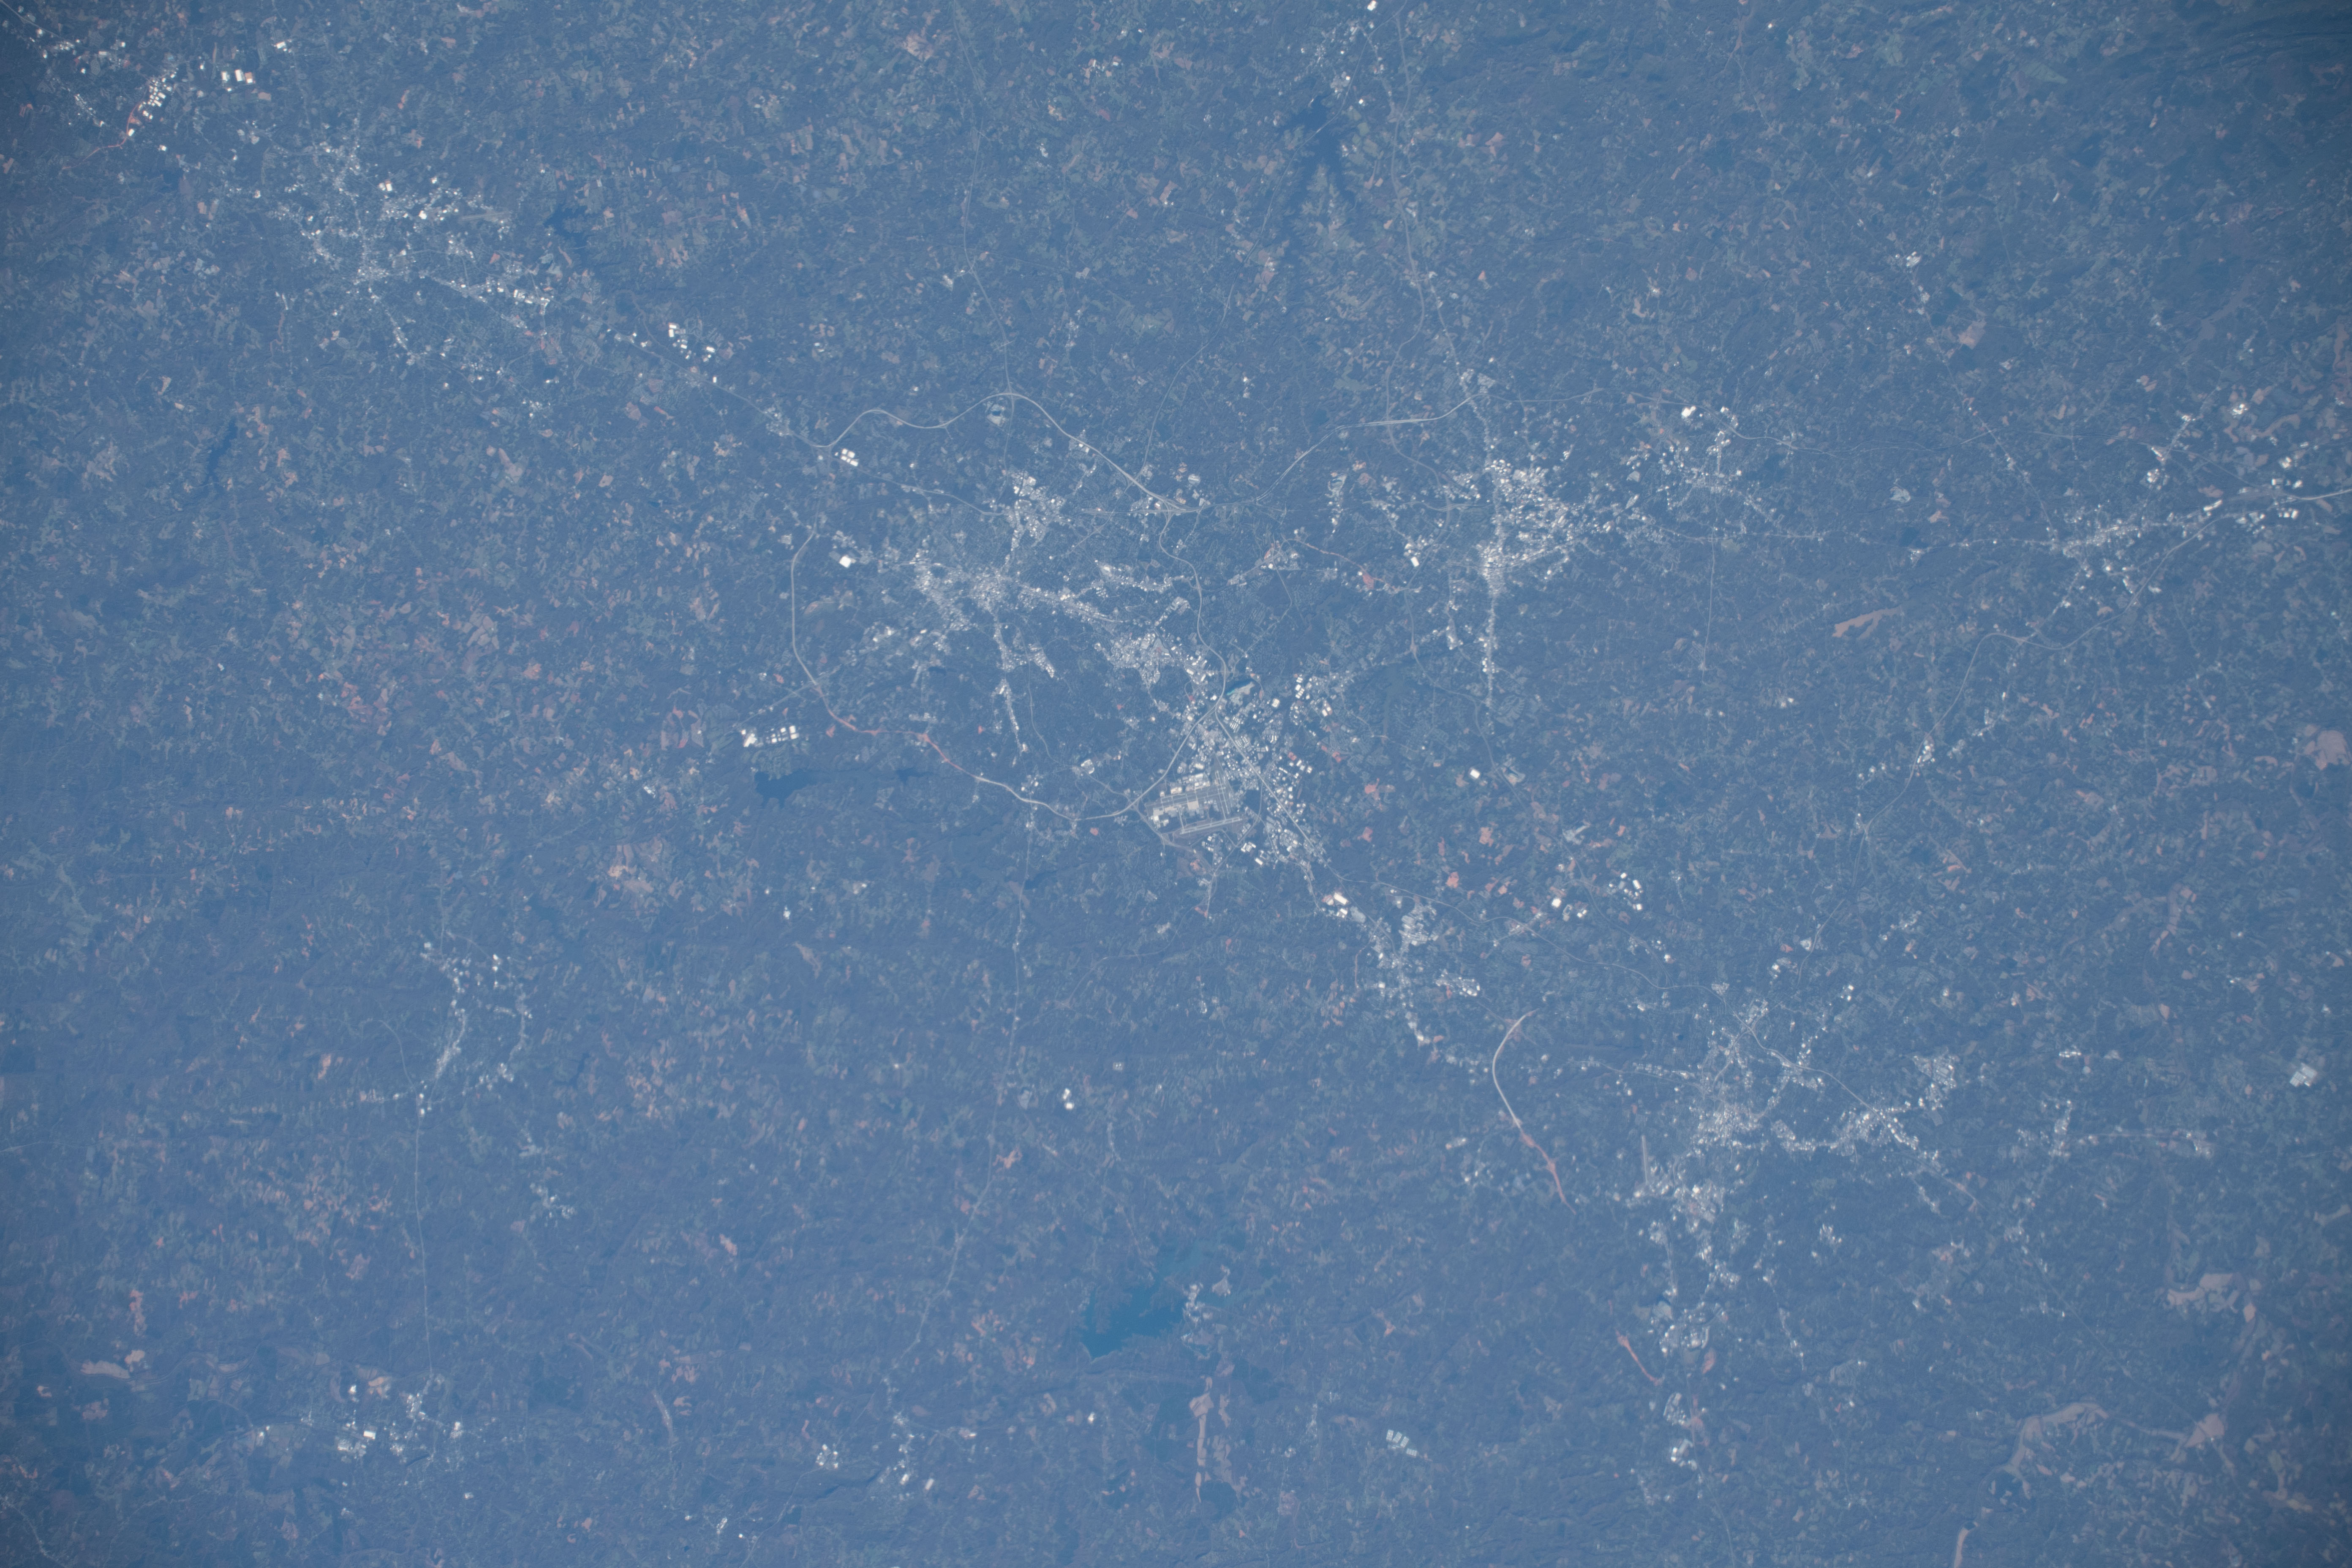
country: USA-NORTH CAROLINA
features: GREENSBRO, WINSTON-SALEM, HIGH POINT
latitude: 36.1
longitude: -80.0
